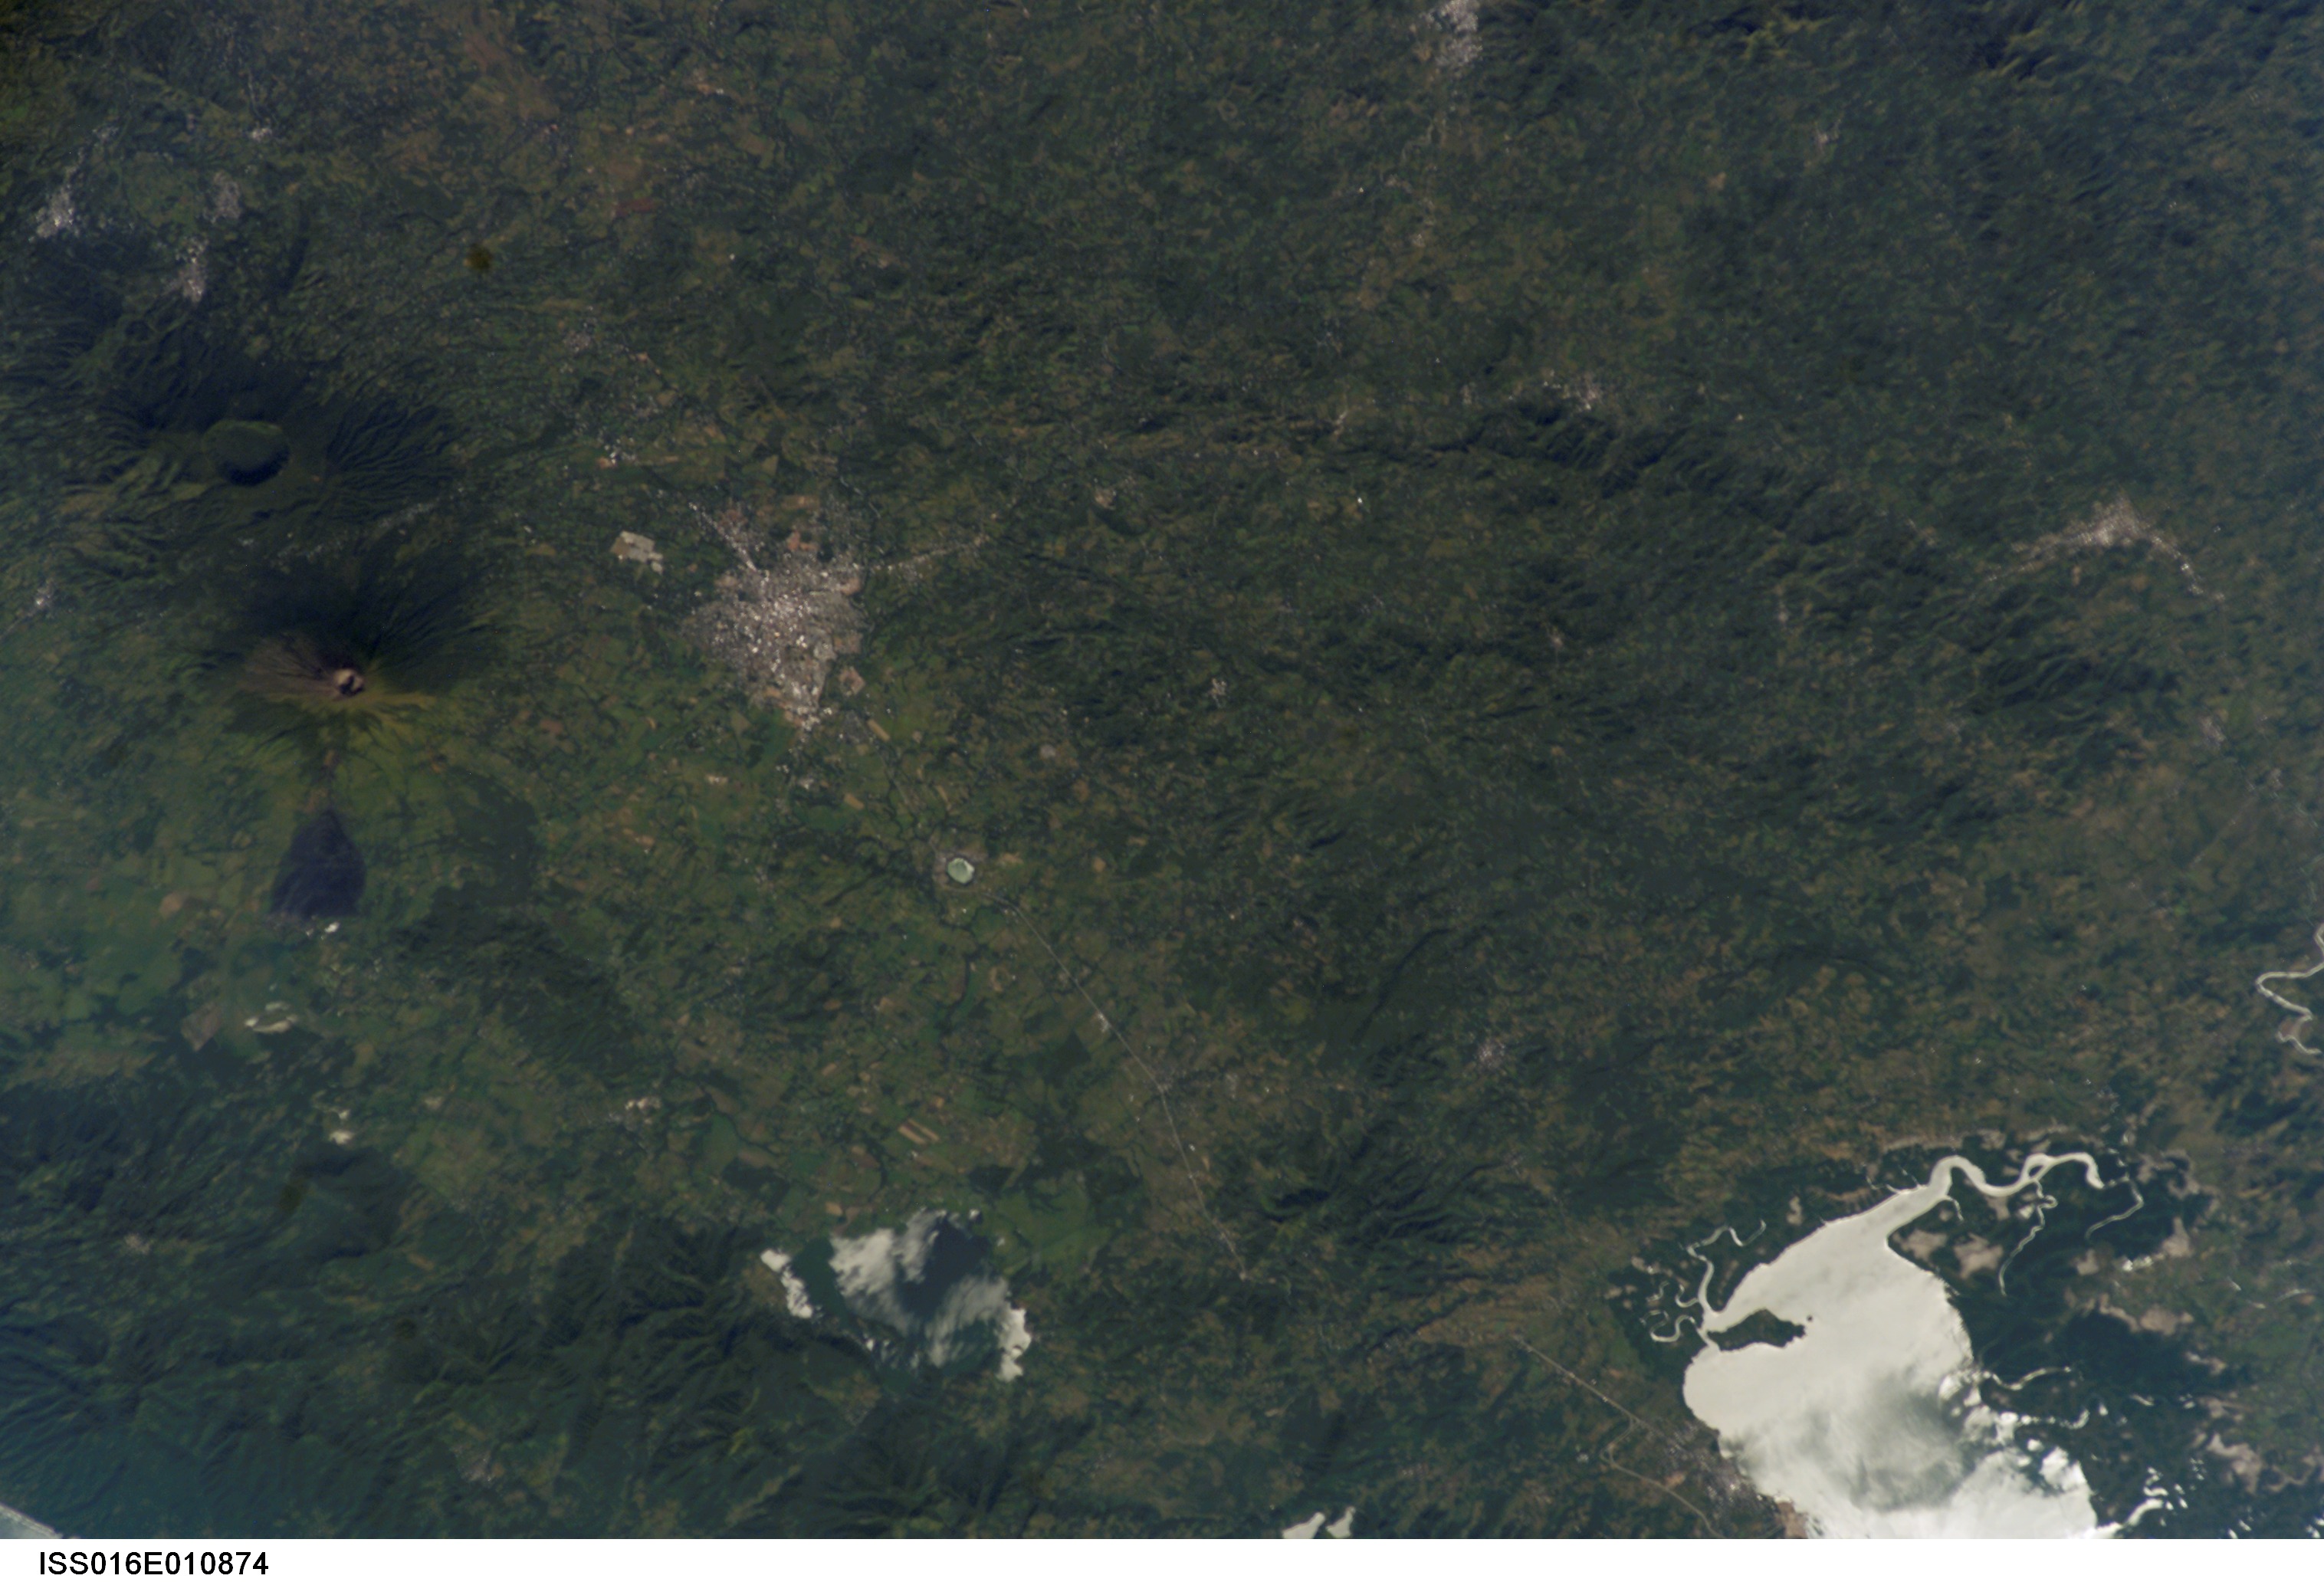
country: EL SALVADOR
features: SAN MIGUEL VOL., G. OF FONSECA
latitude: 13.5
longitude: -88.0
